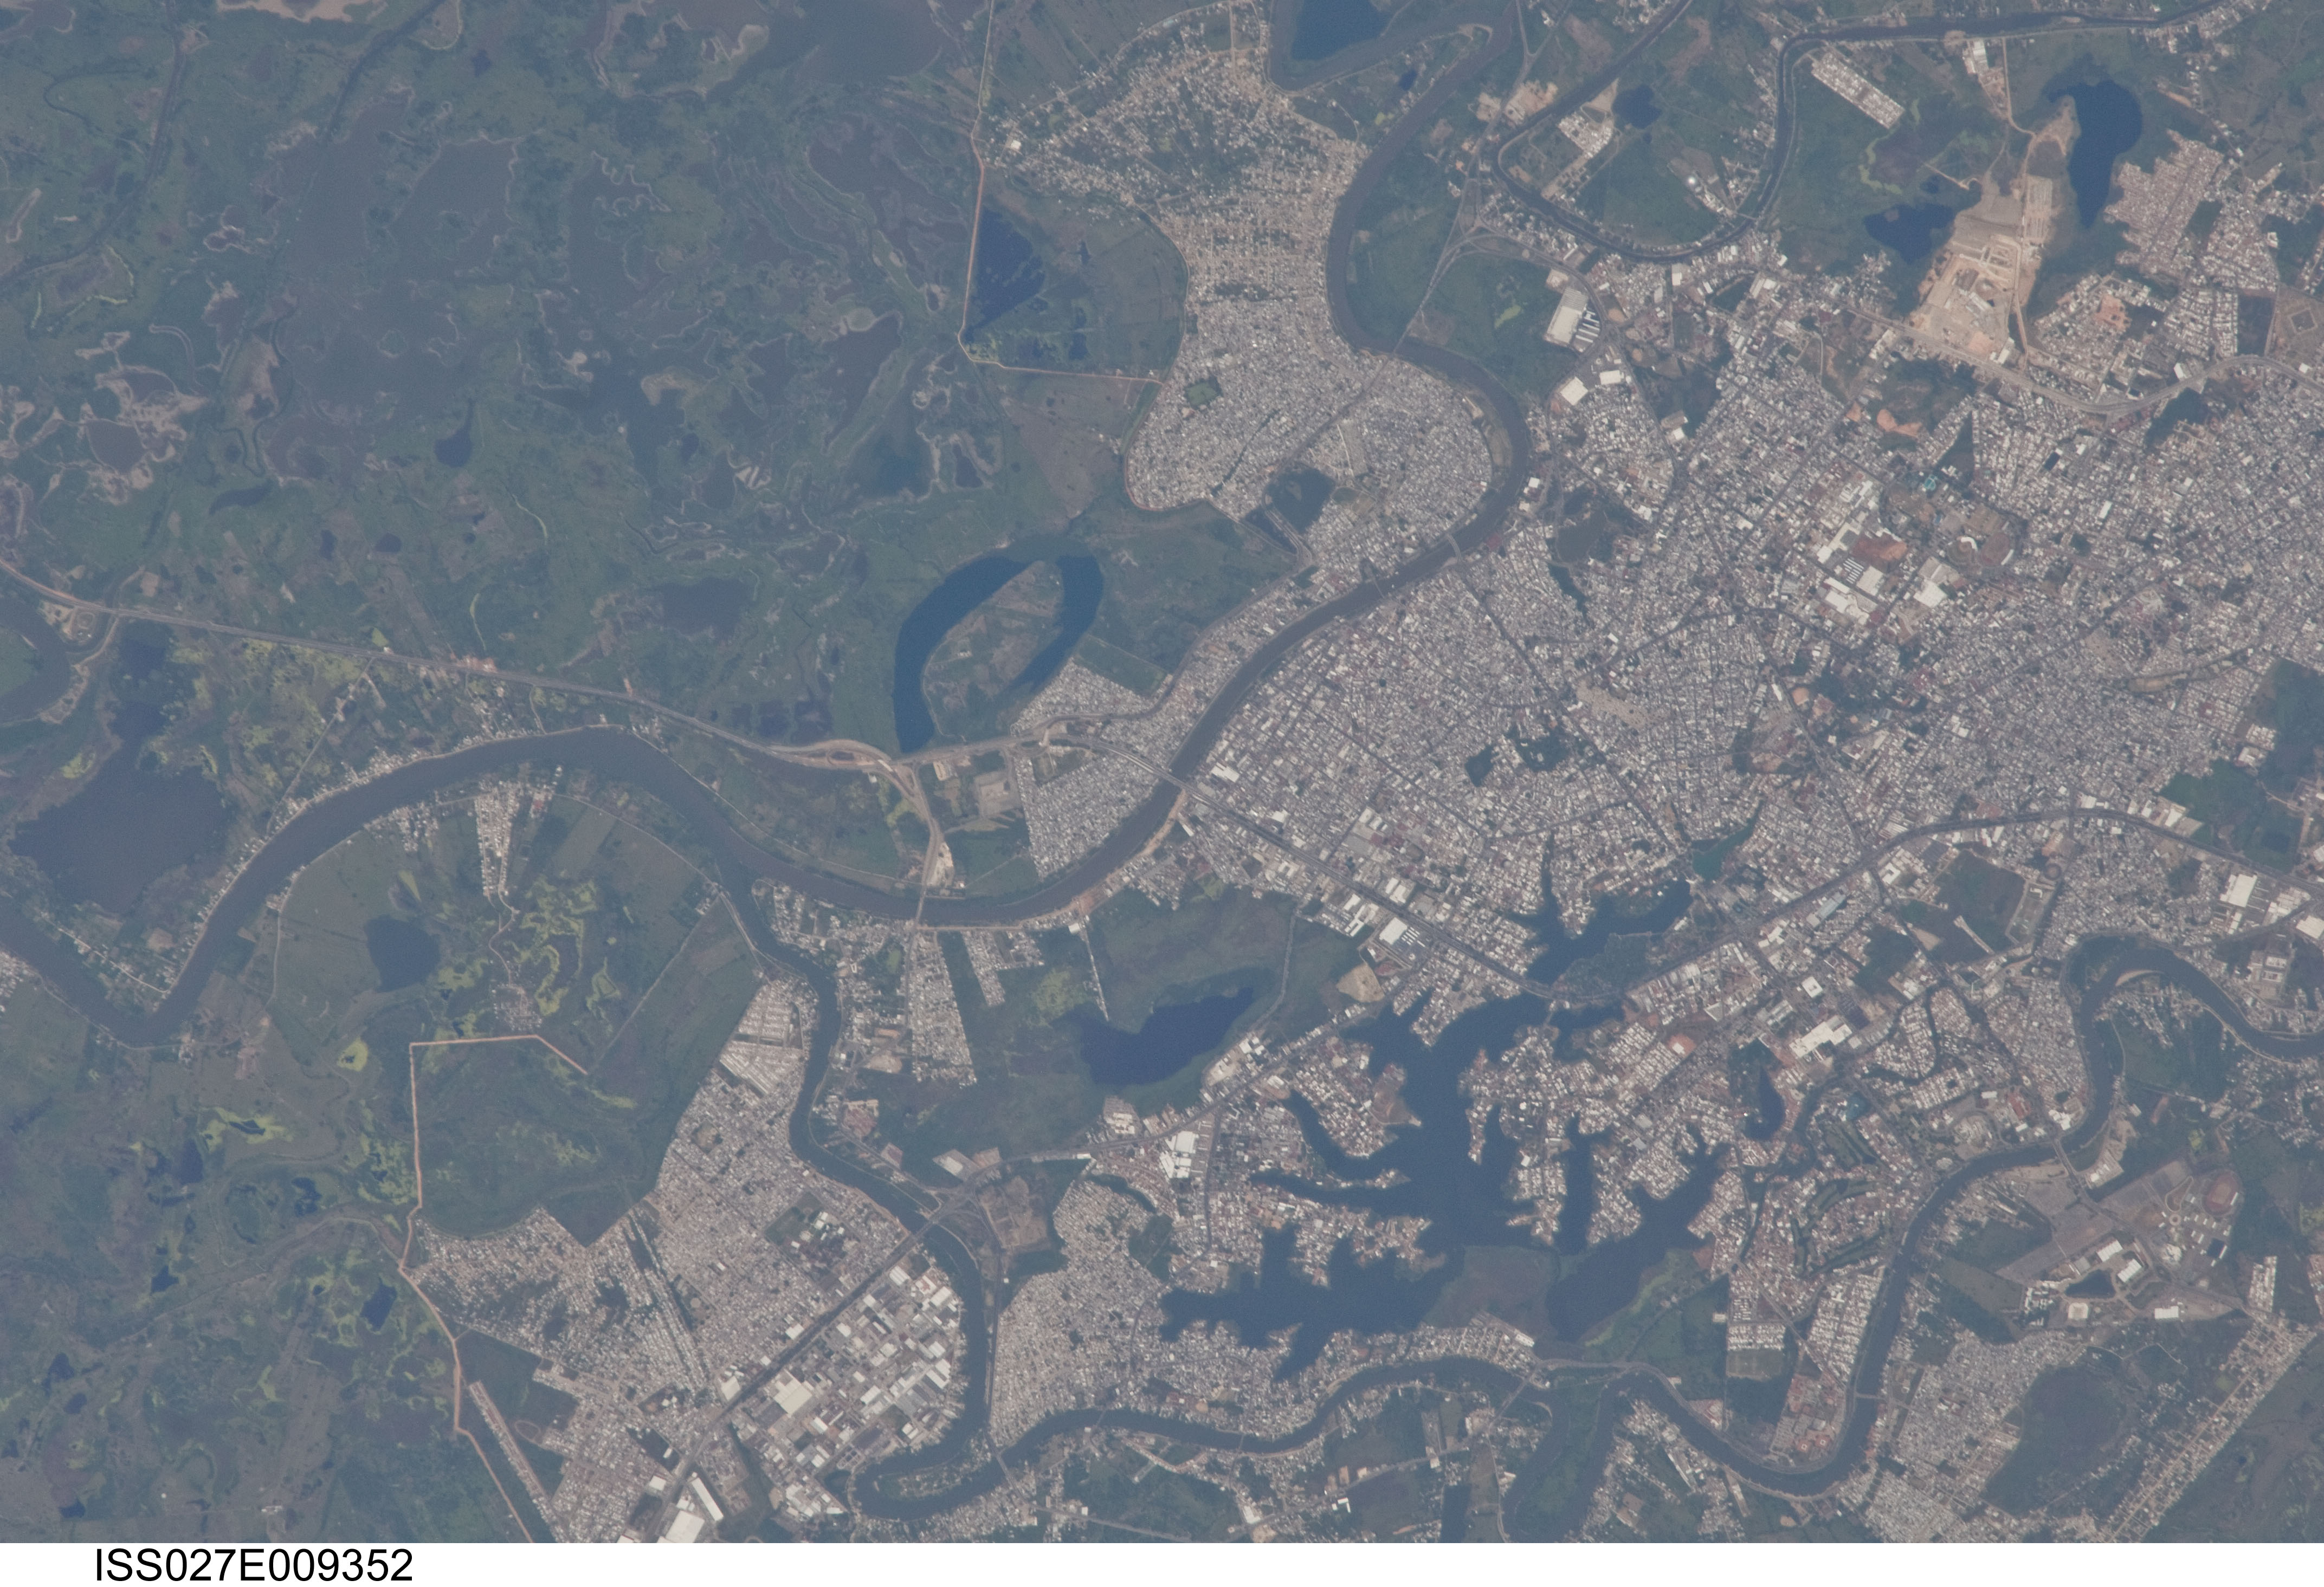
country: MEXICO
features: VILLAHERMOSA, L. DE ILUSIONES, CARRIZAL R., MEDELLIN PIGUA R., GRIJALVA R.
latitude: 17.9
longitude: -92.9
